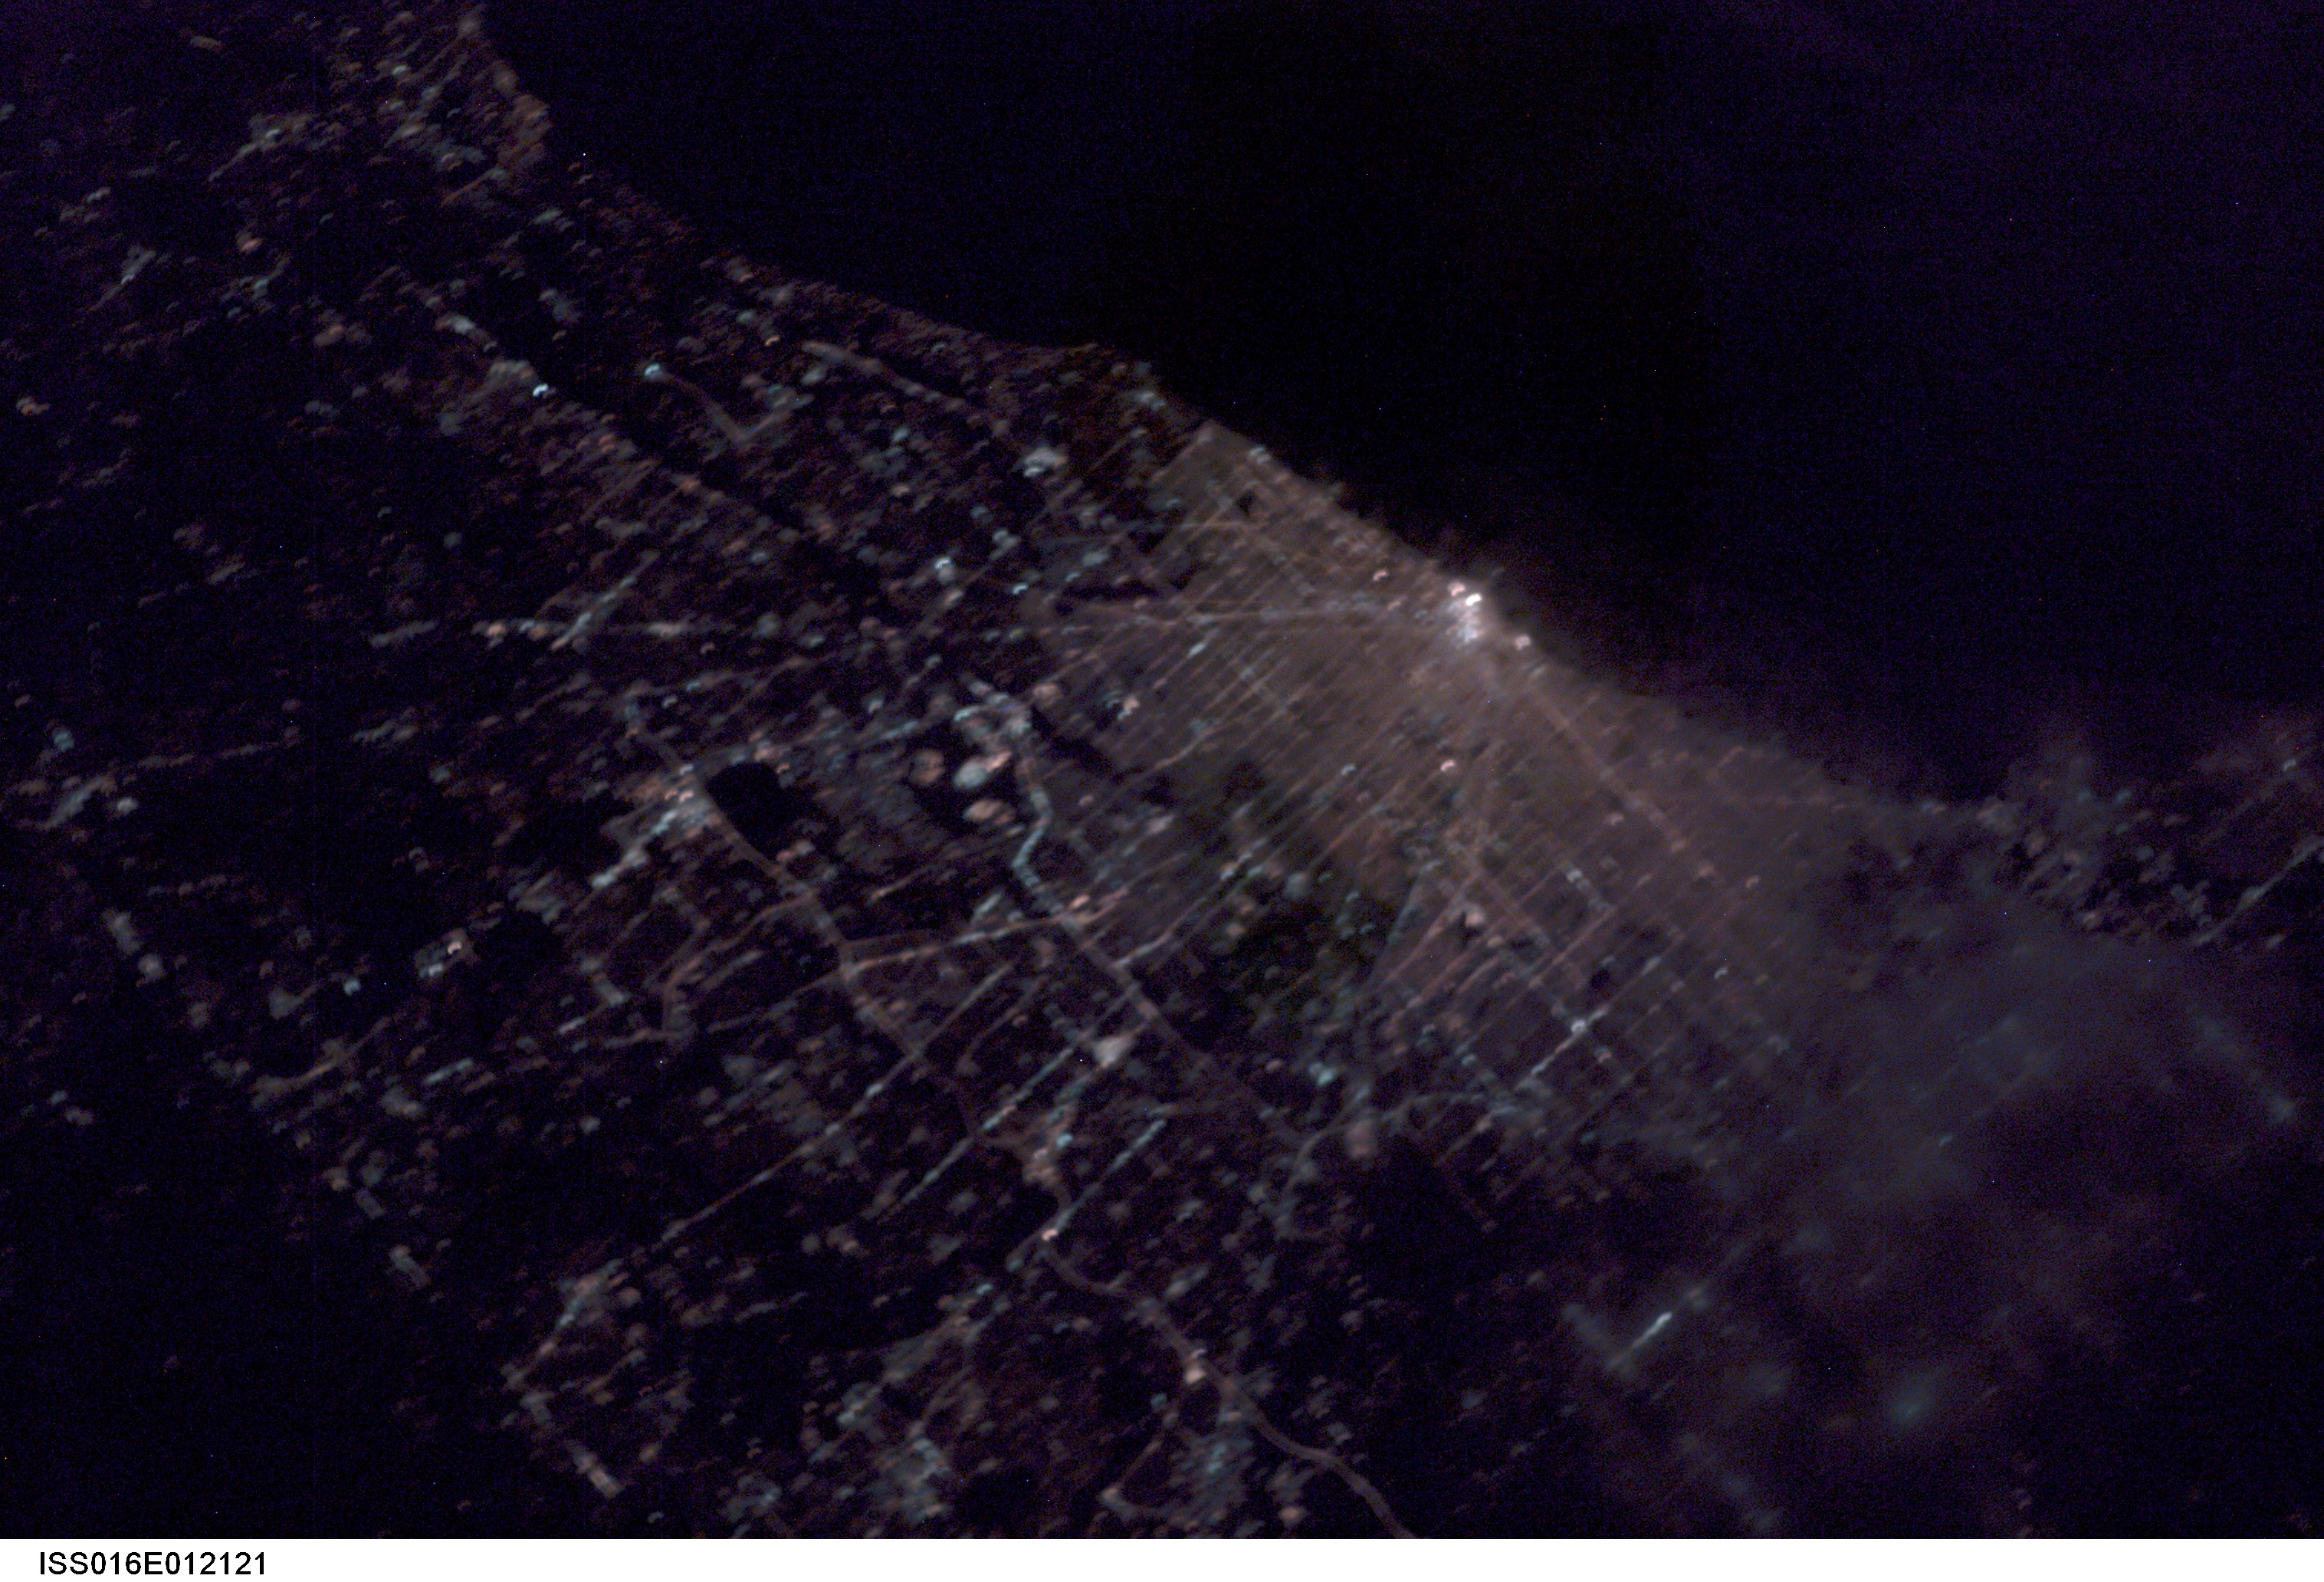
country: USA-ILLINOIS
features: CHICAGO AT NIGHT
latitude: 42.0
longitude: -87.5
